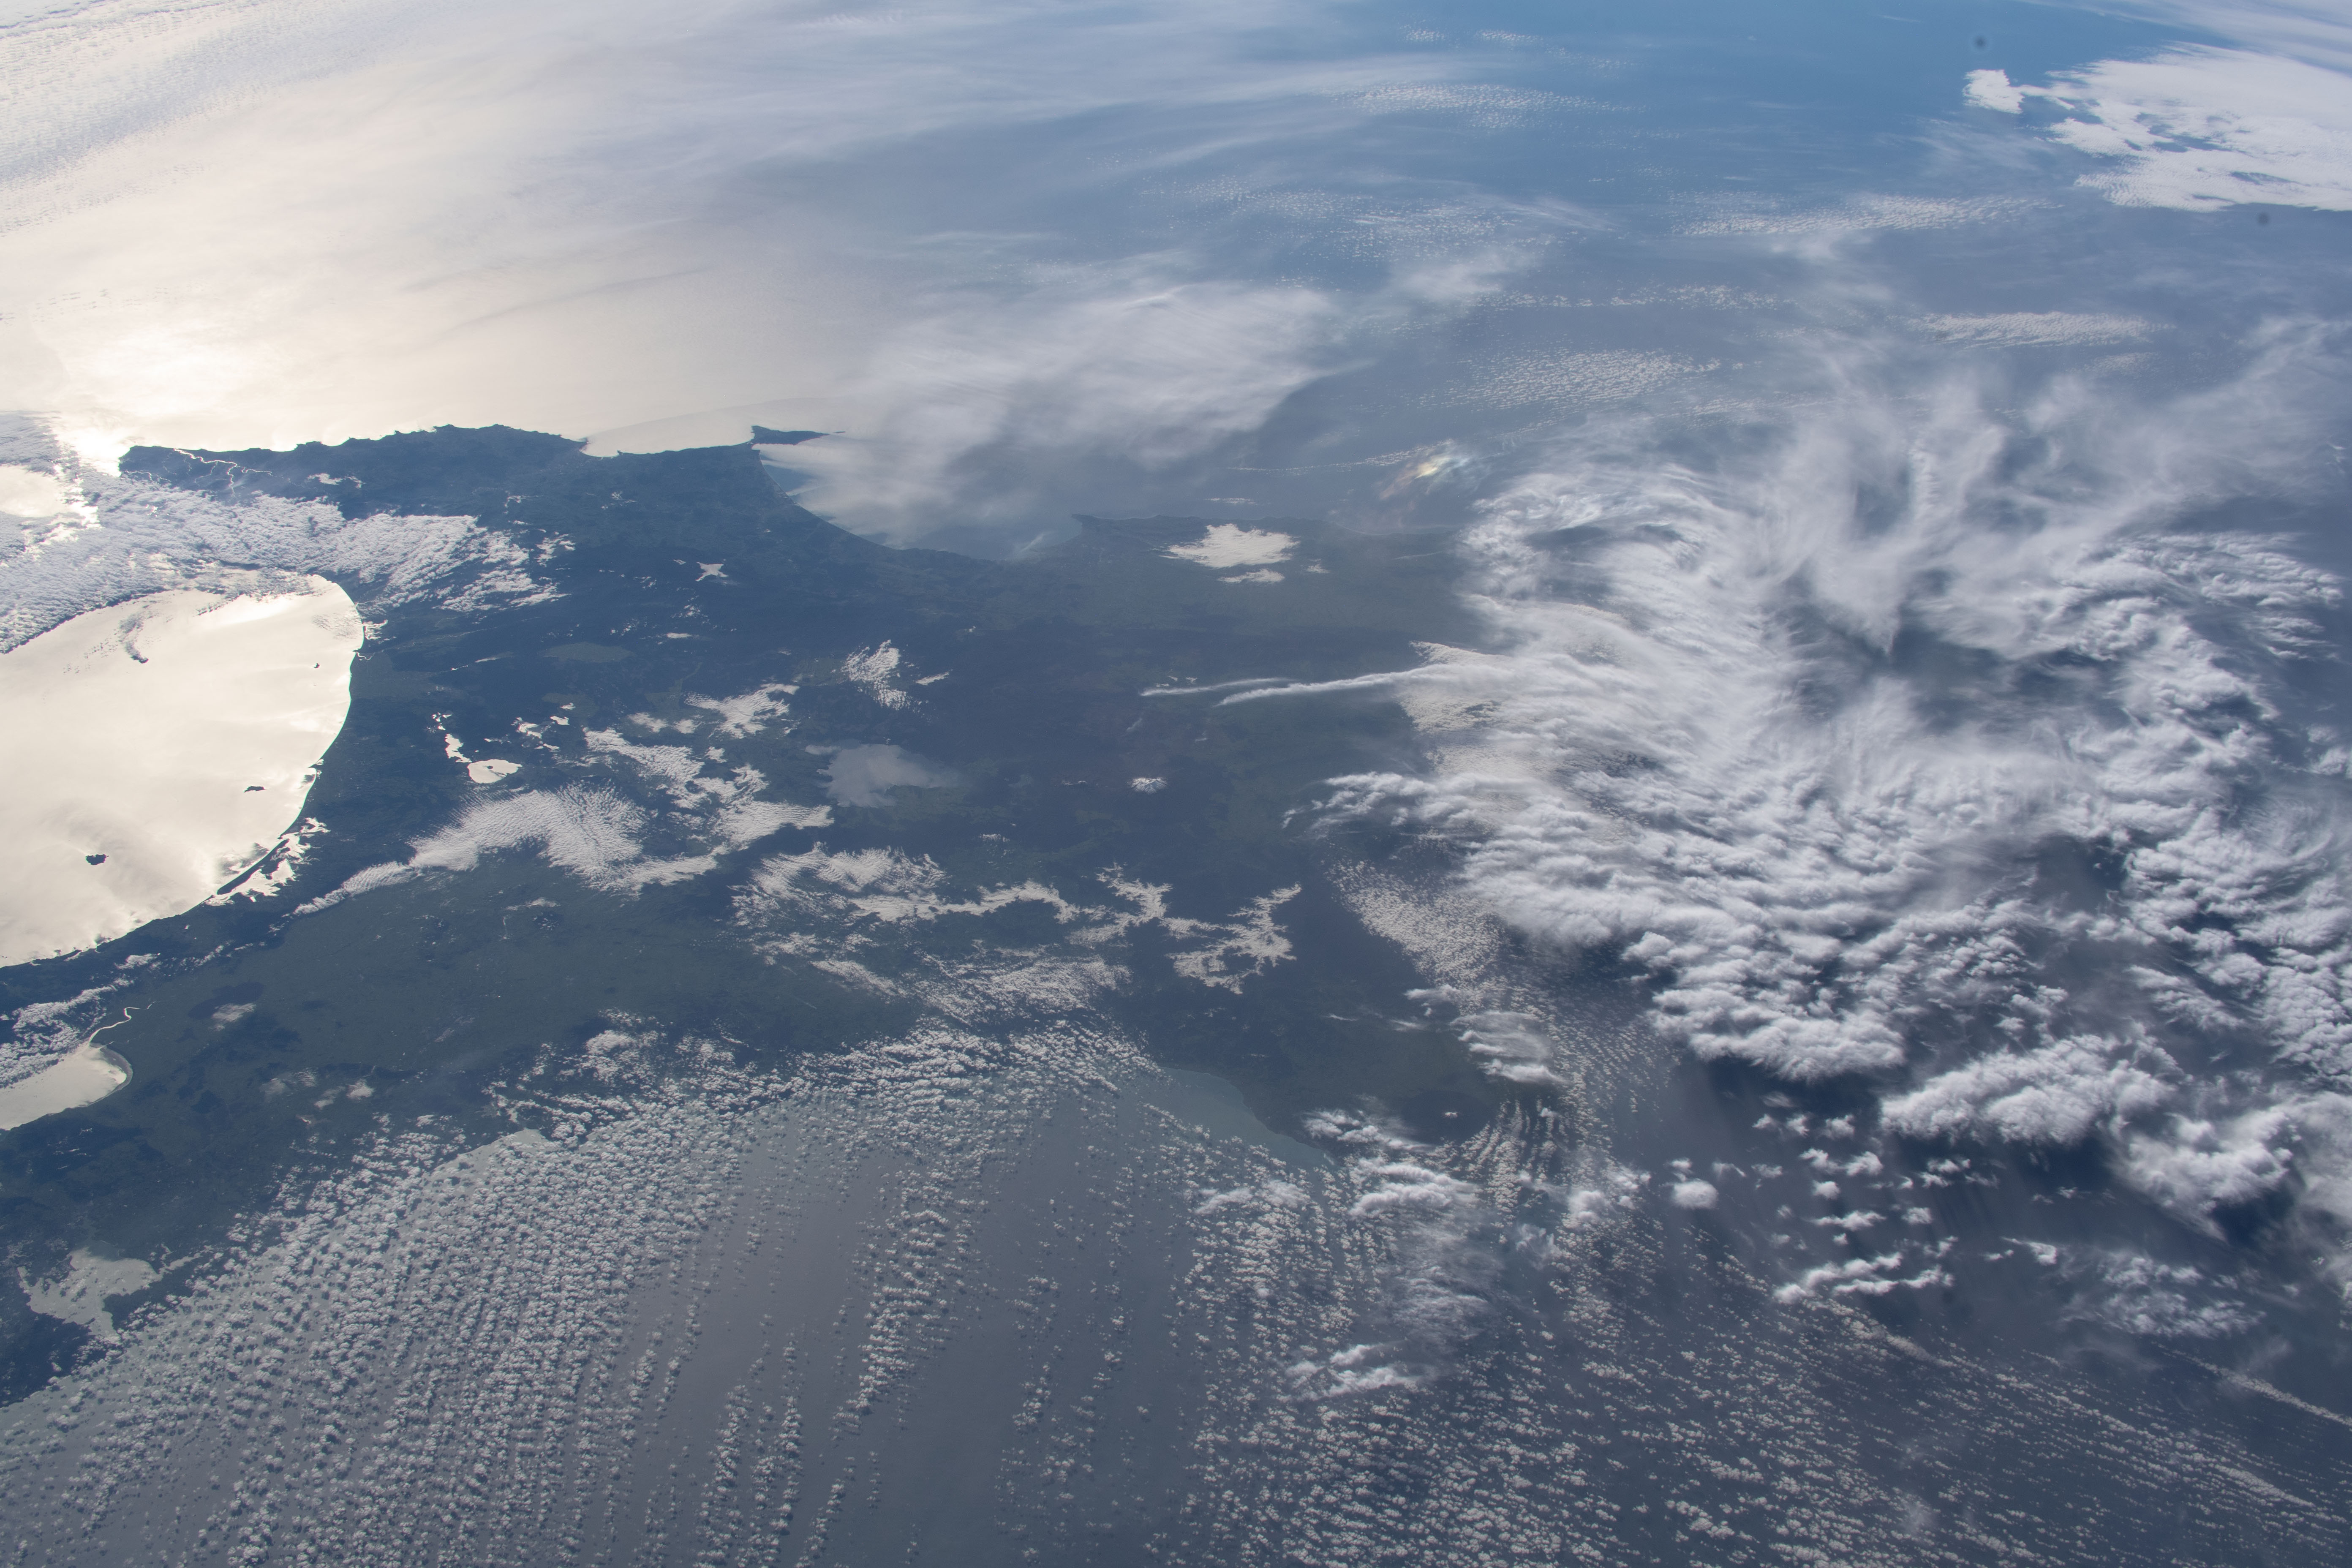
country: NEW ZEALAND-NI
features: NORTH ISLAND
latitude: -40.0
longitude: 175.0
